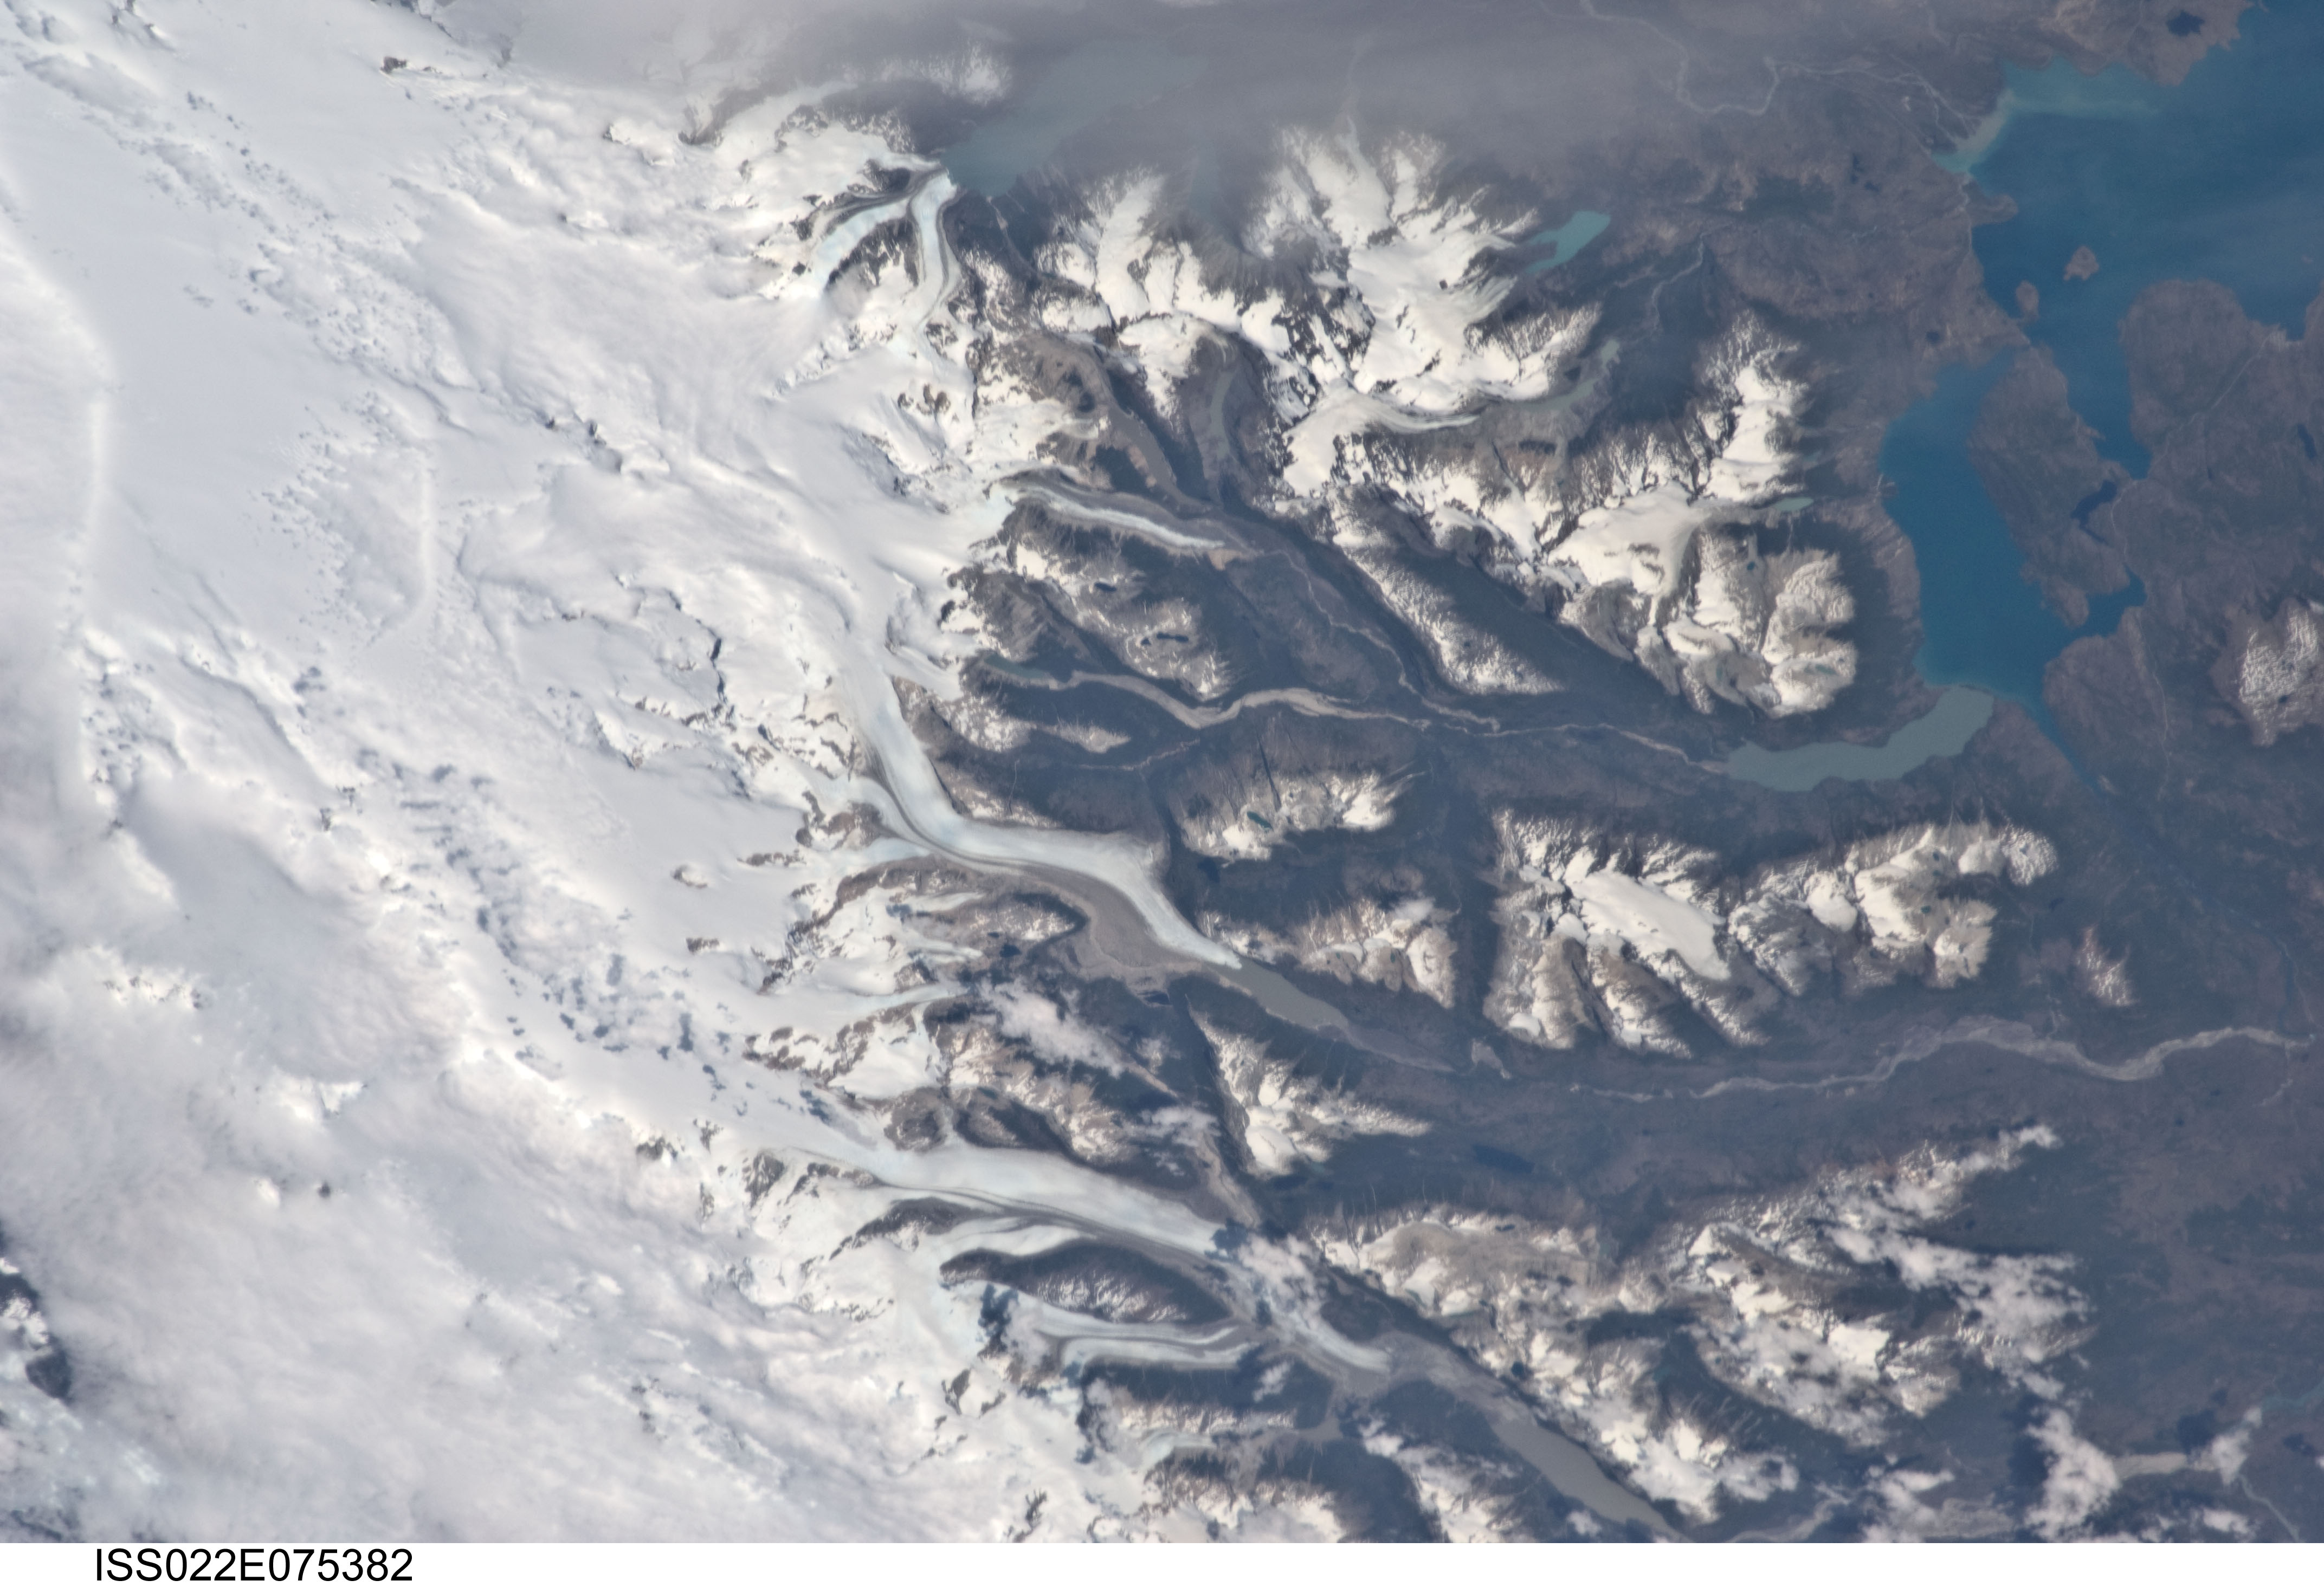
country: CHILE
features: N. PATAGONIAN ICE FIELD, LEONES GL., SOLER GL., NEF GL., COLONIA GL., LAKES
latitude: -47.0
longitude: -73.3
